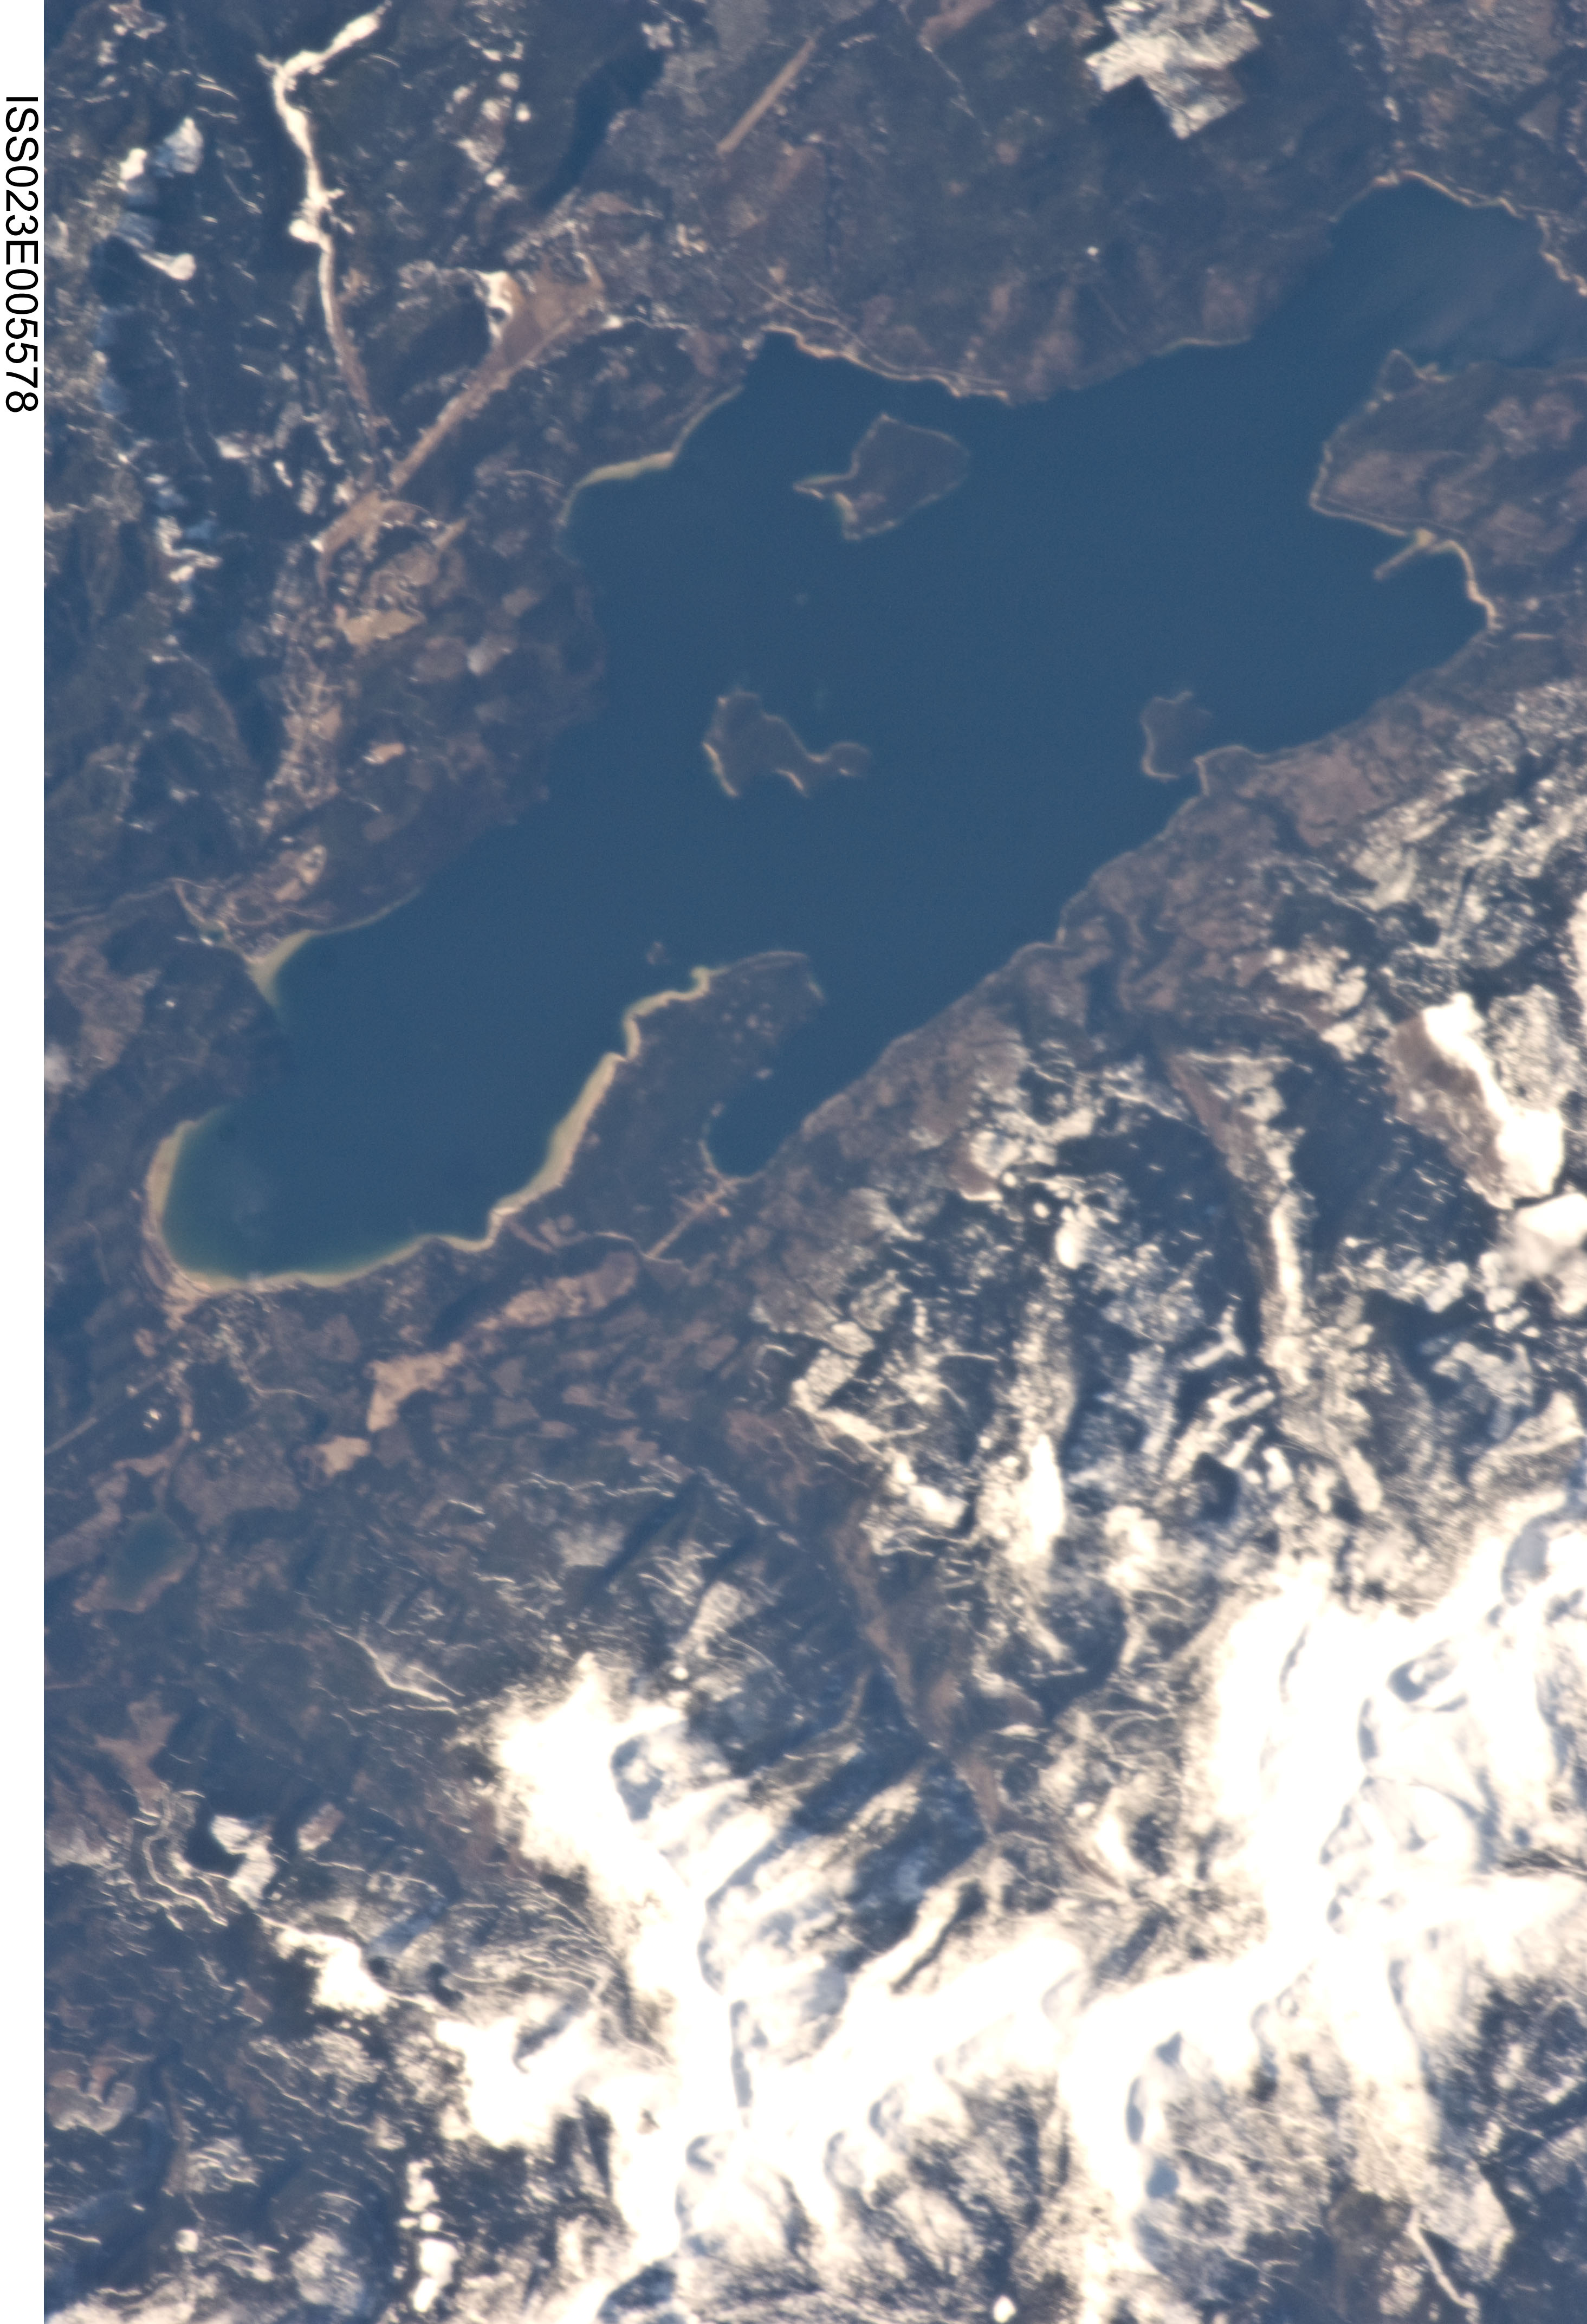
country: USA-IDAHO
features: CHIMNEY ROCK, PRIEST LAKE
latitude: 48.5
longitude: -116.8
